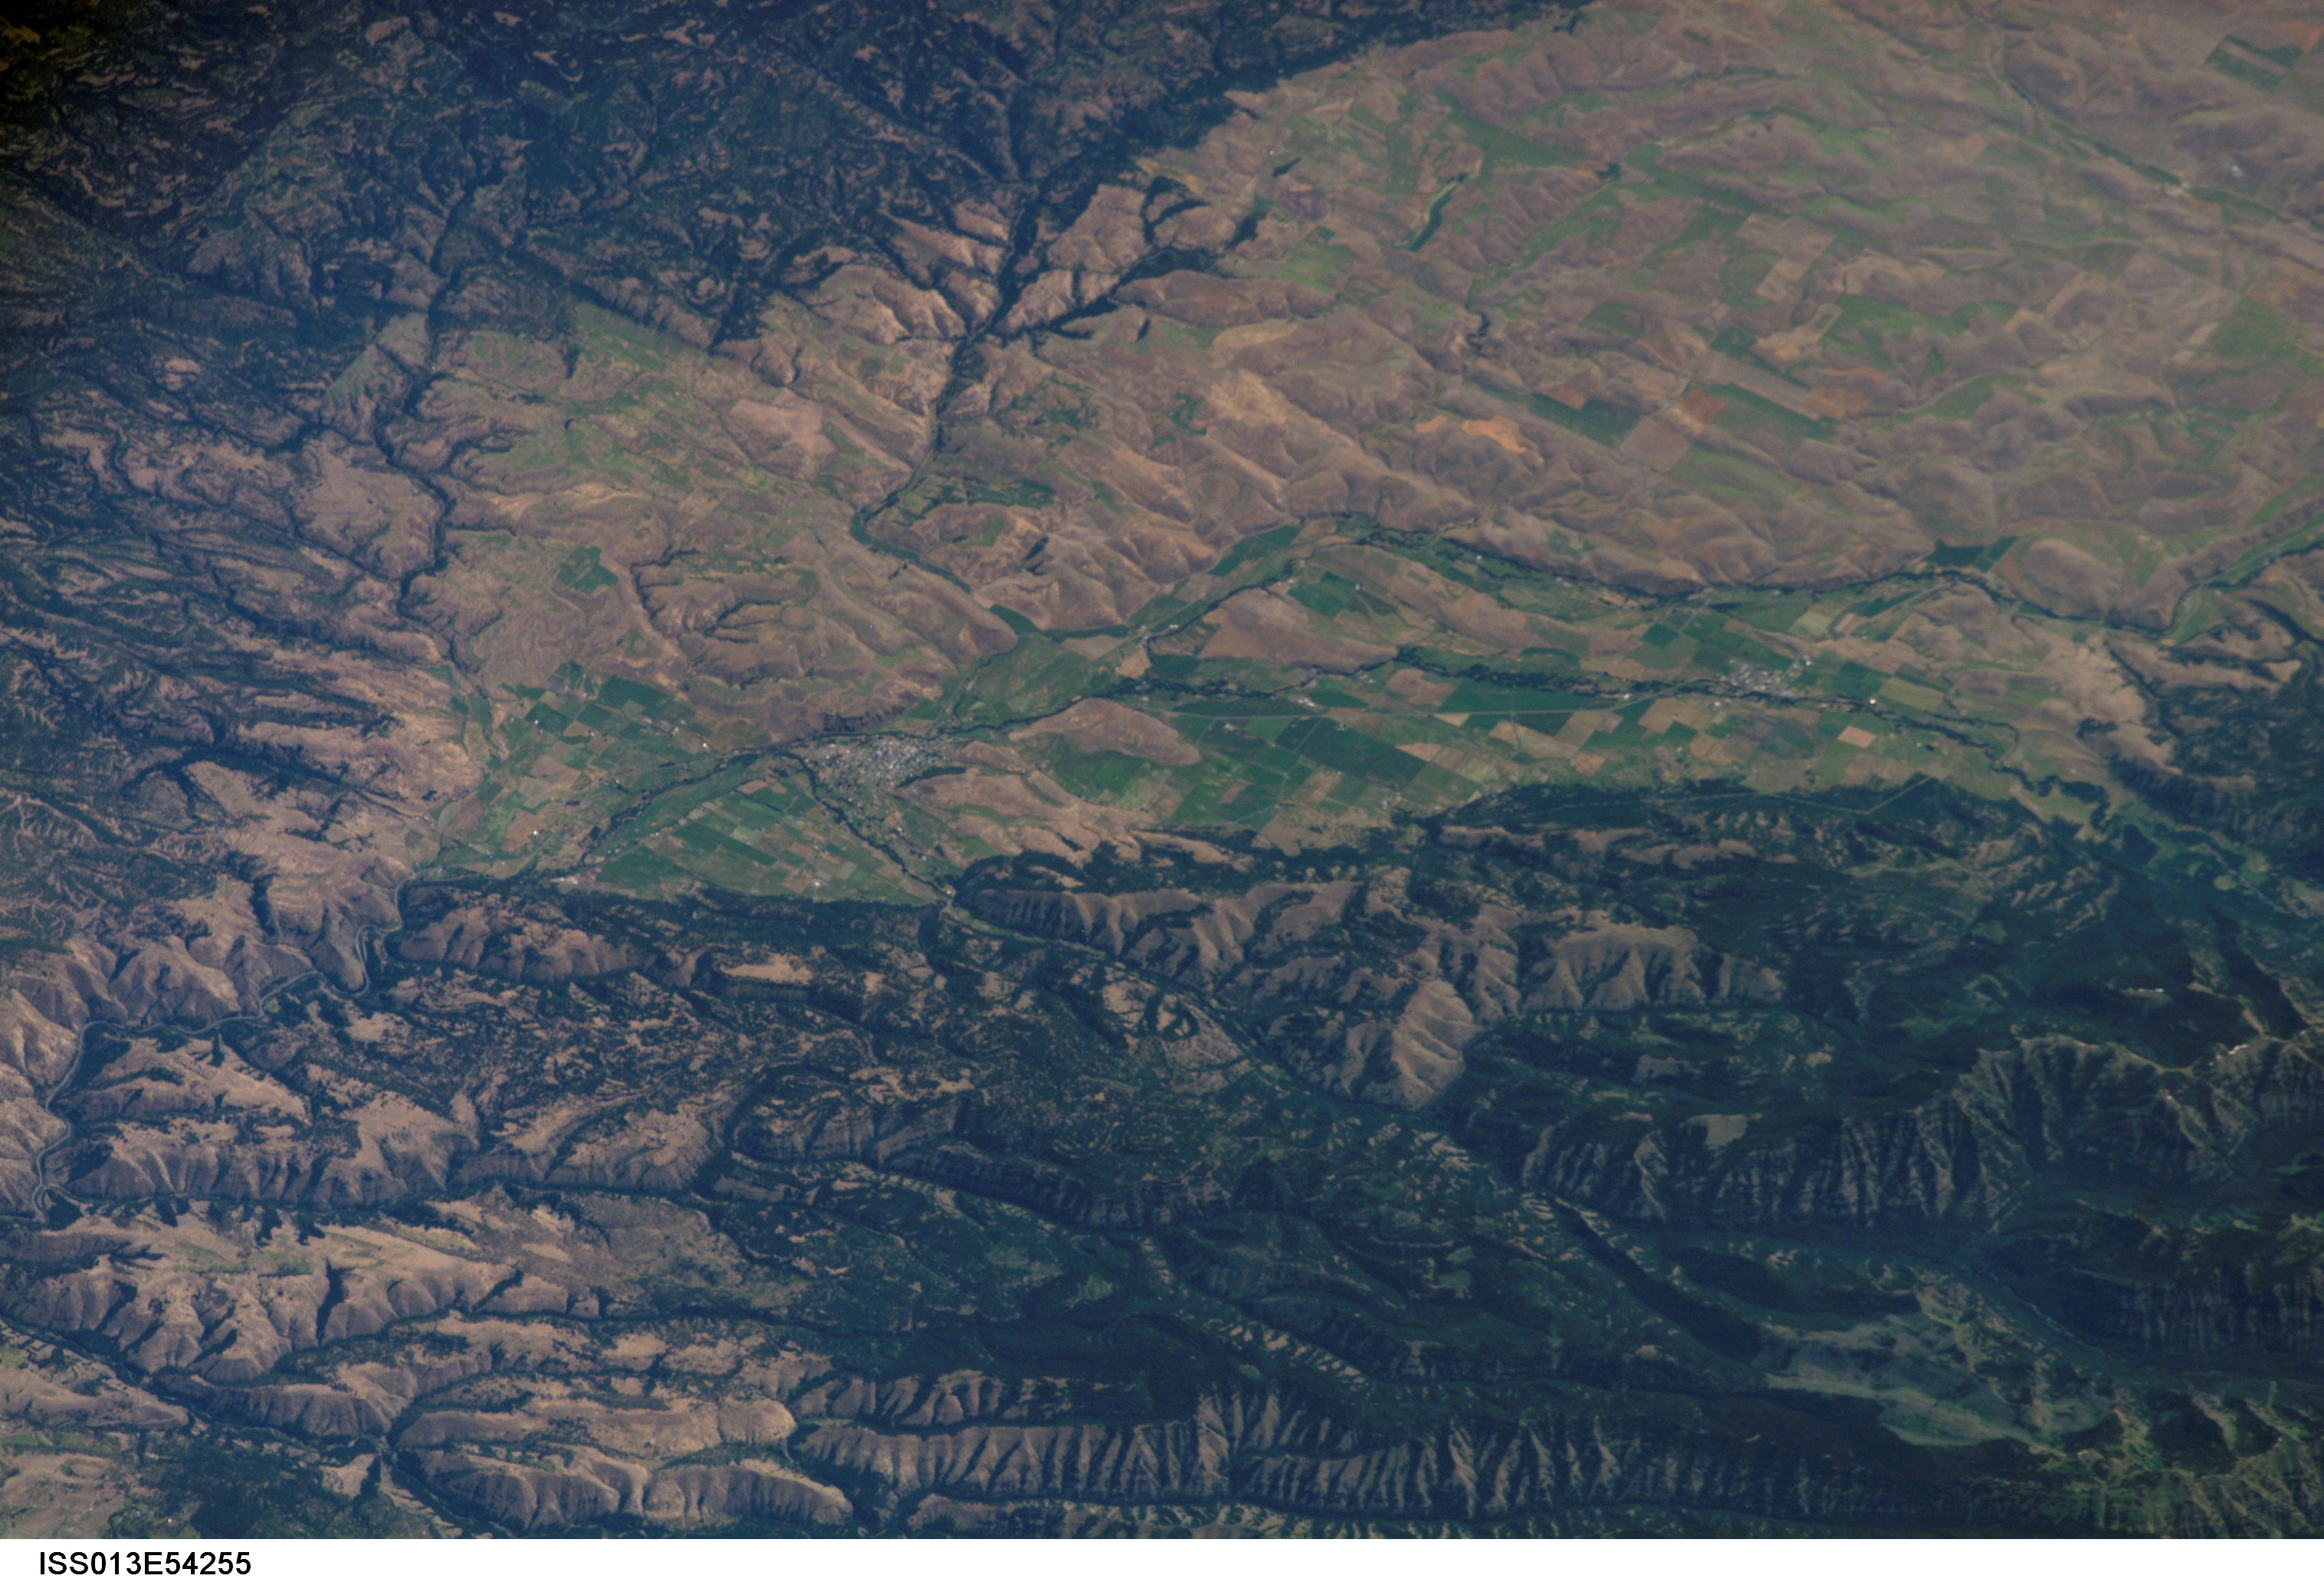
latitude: 45.5
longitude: -117.4
